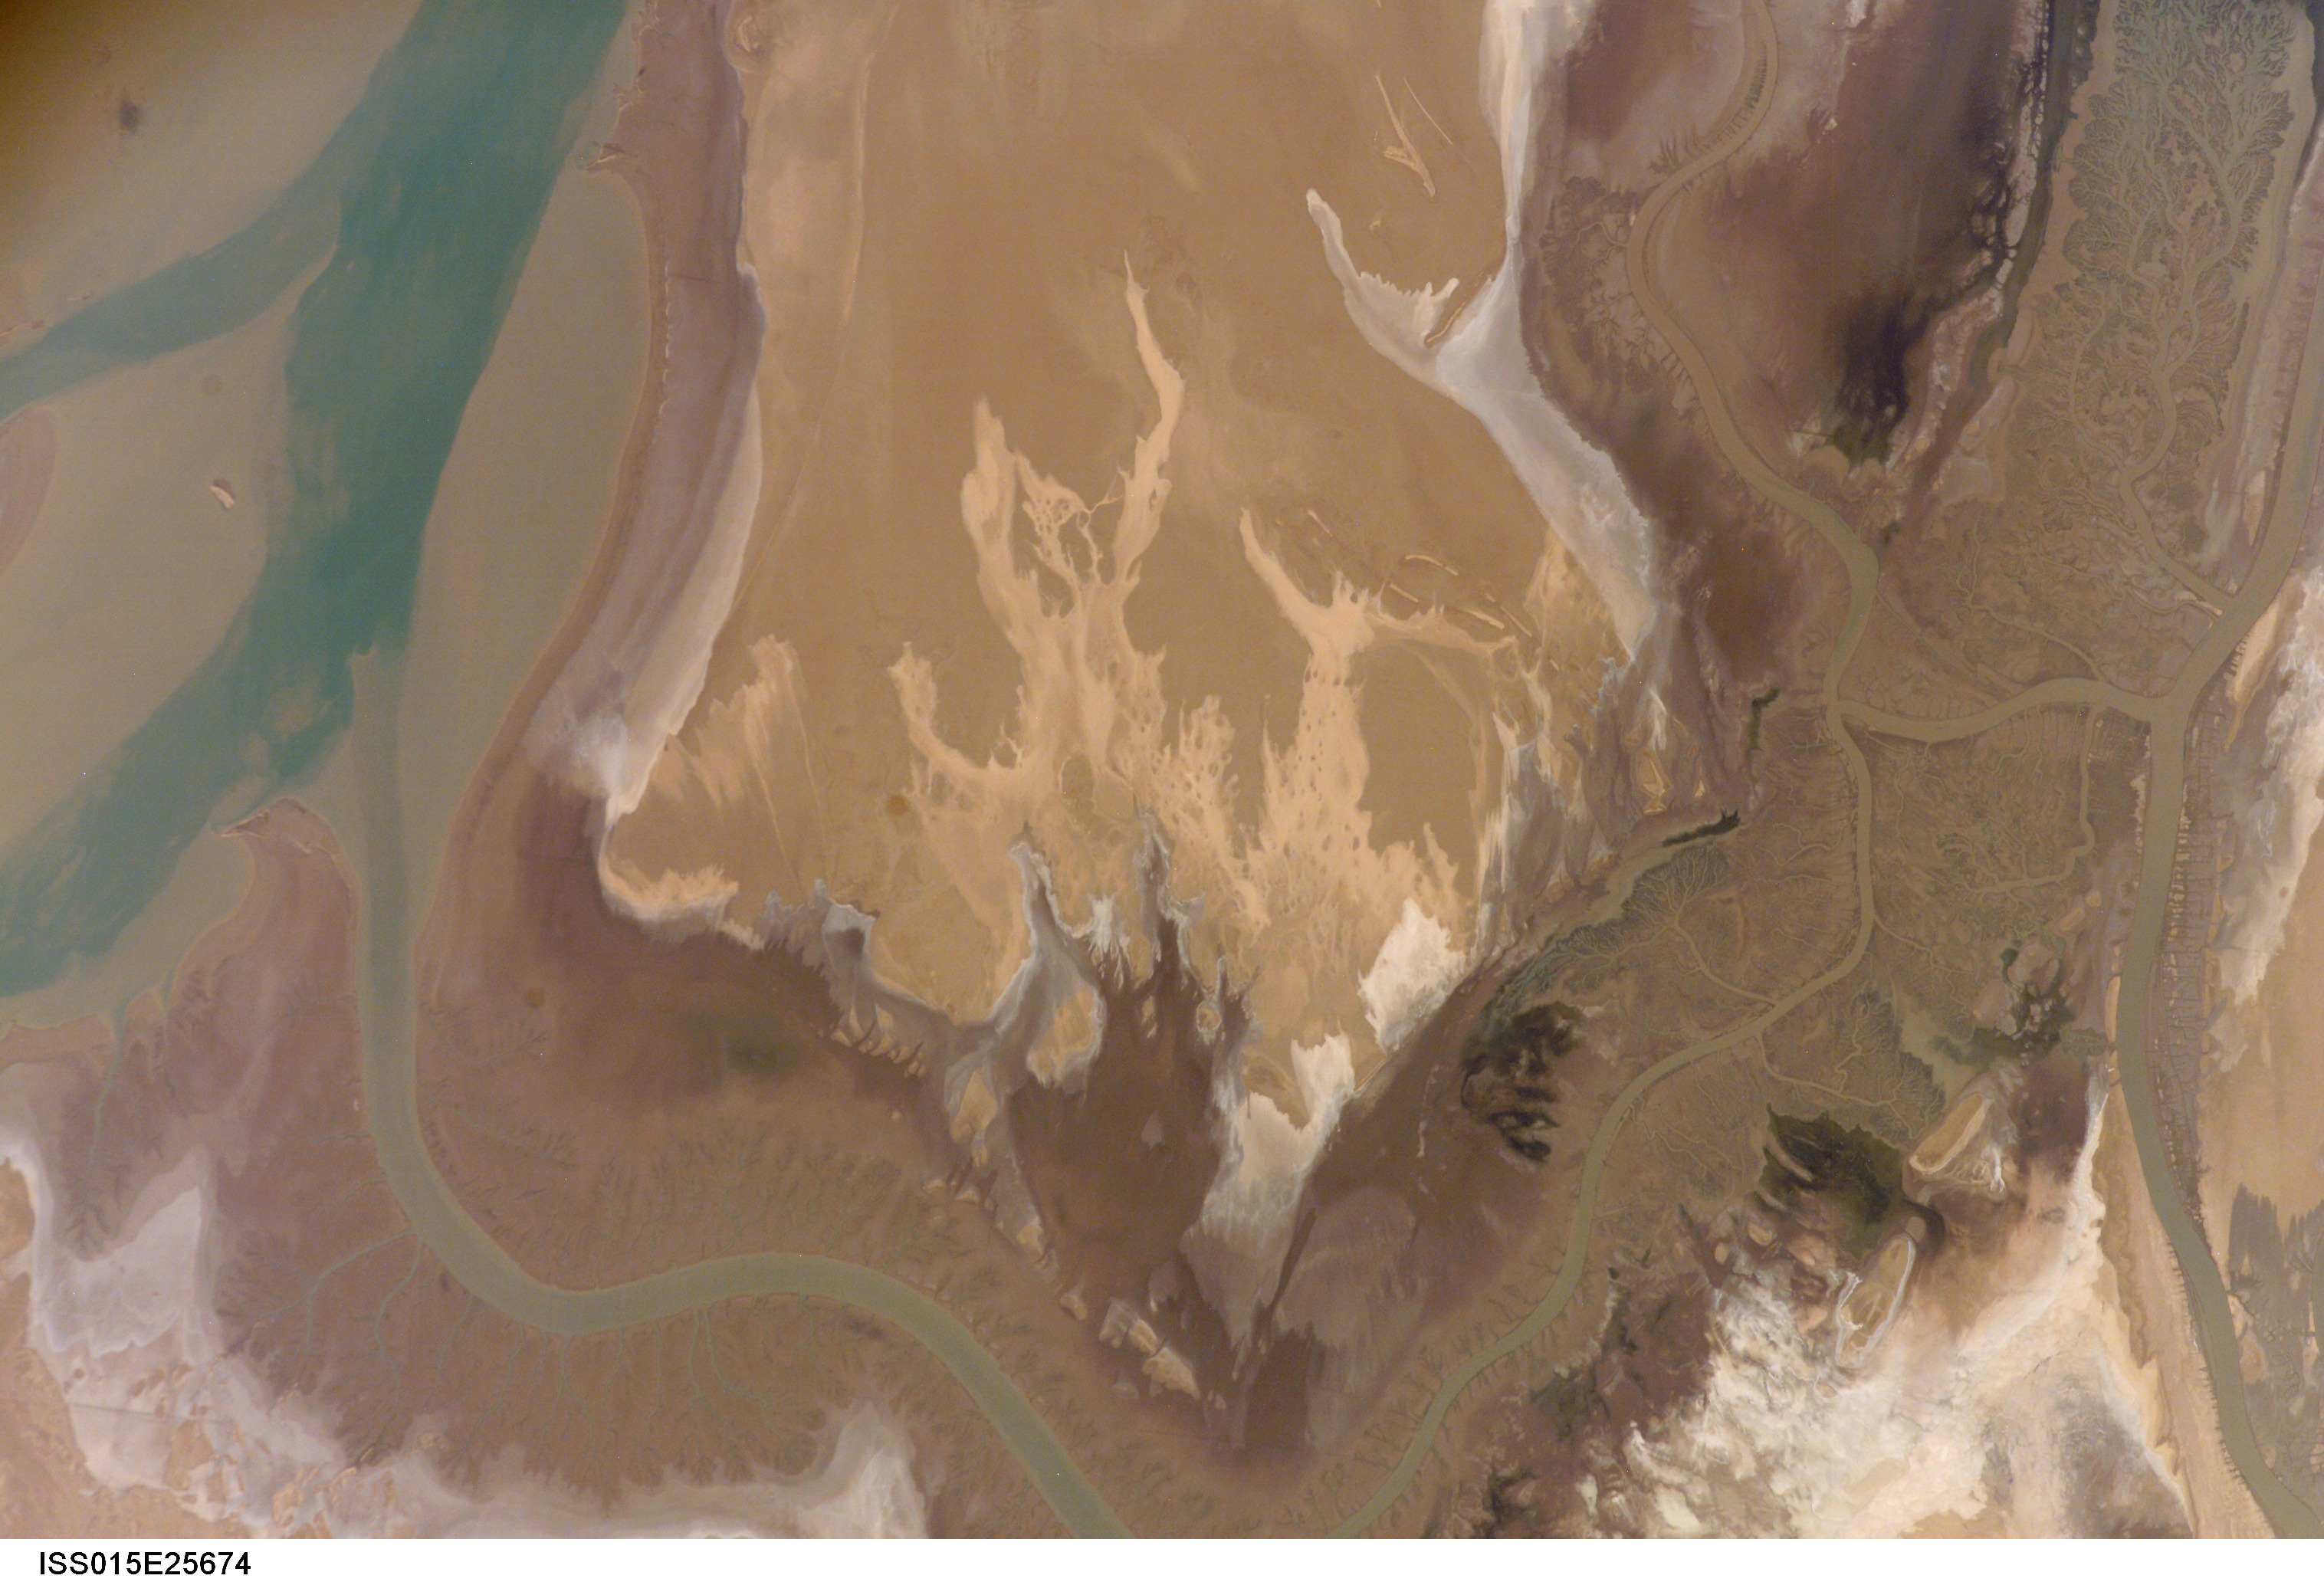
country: IRAN
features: KARUN R. DELTA, CHAN., MUSA B.
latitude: 30.3
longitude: 48.8
